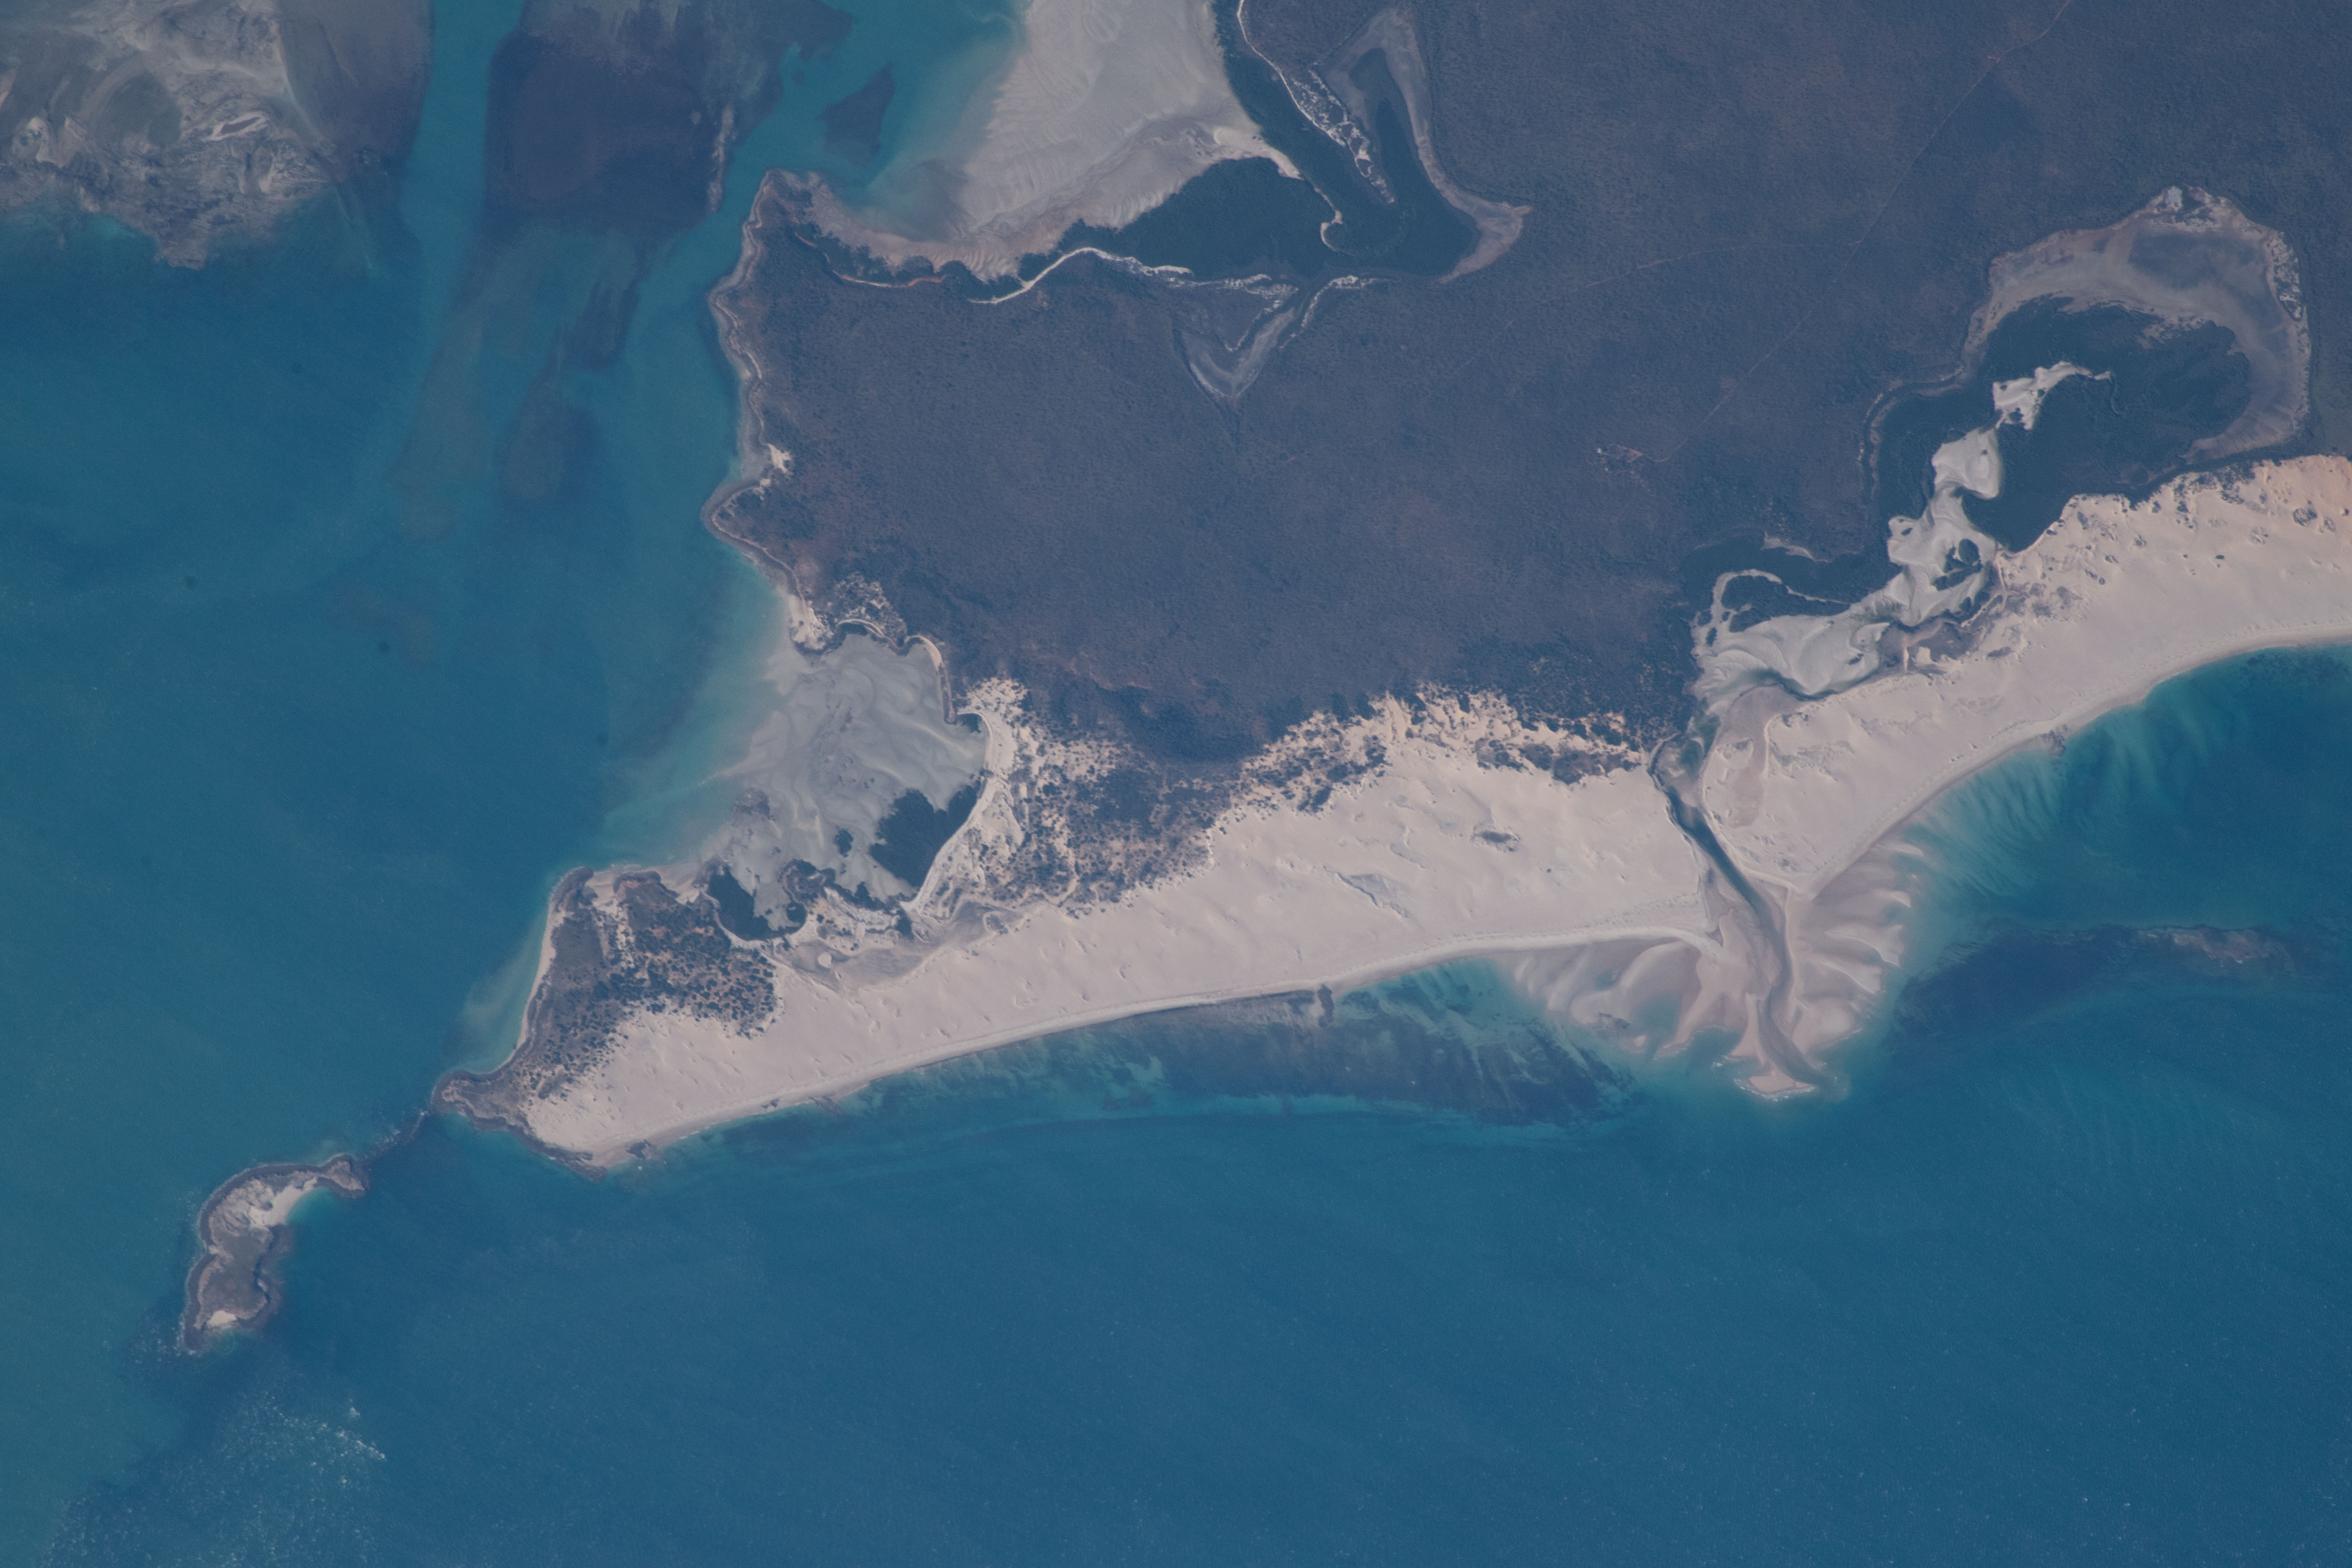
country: AUSTRALIA
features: KOOLJAMAN CAPE LEVEQUE, BEACH, INDIAN OCEAN
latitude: -16.4
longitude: 123.0
